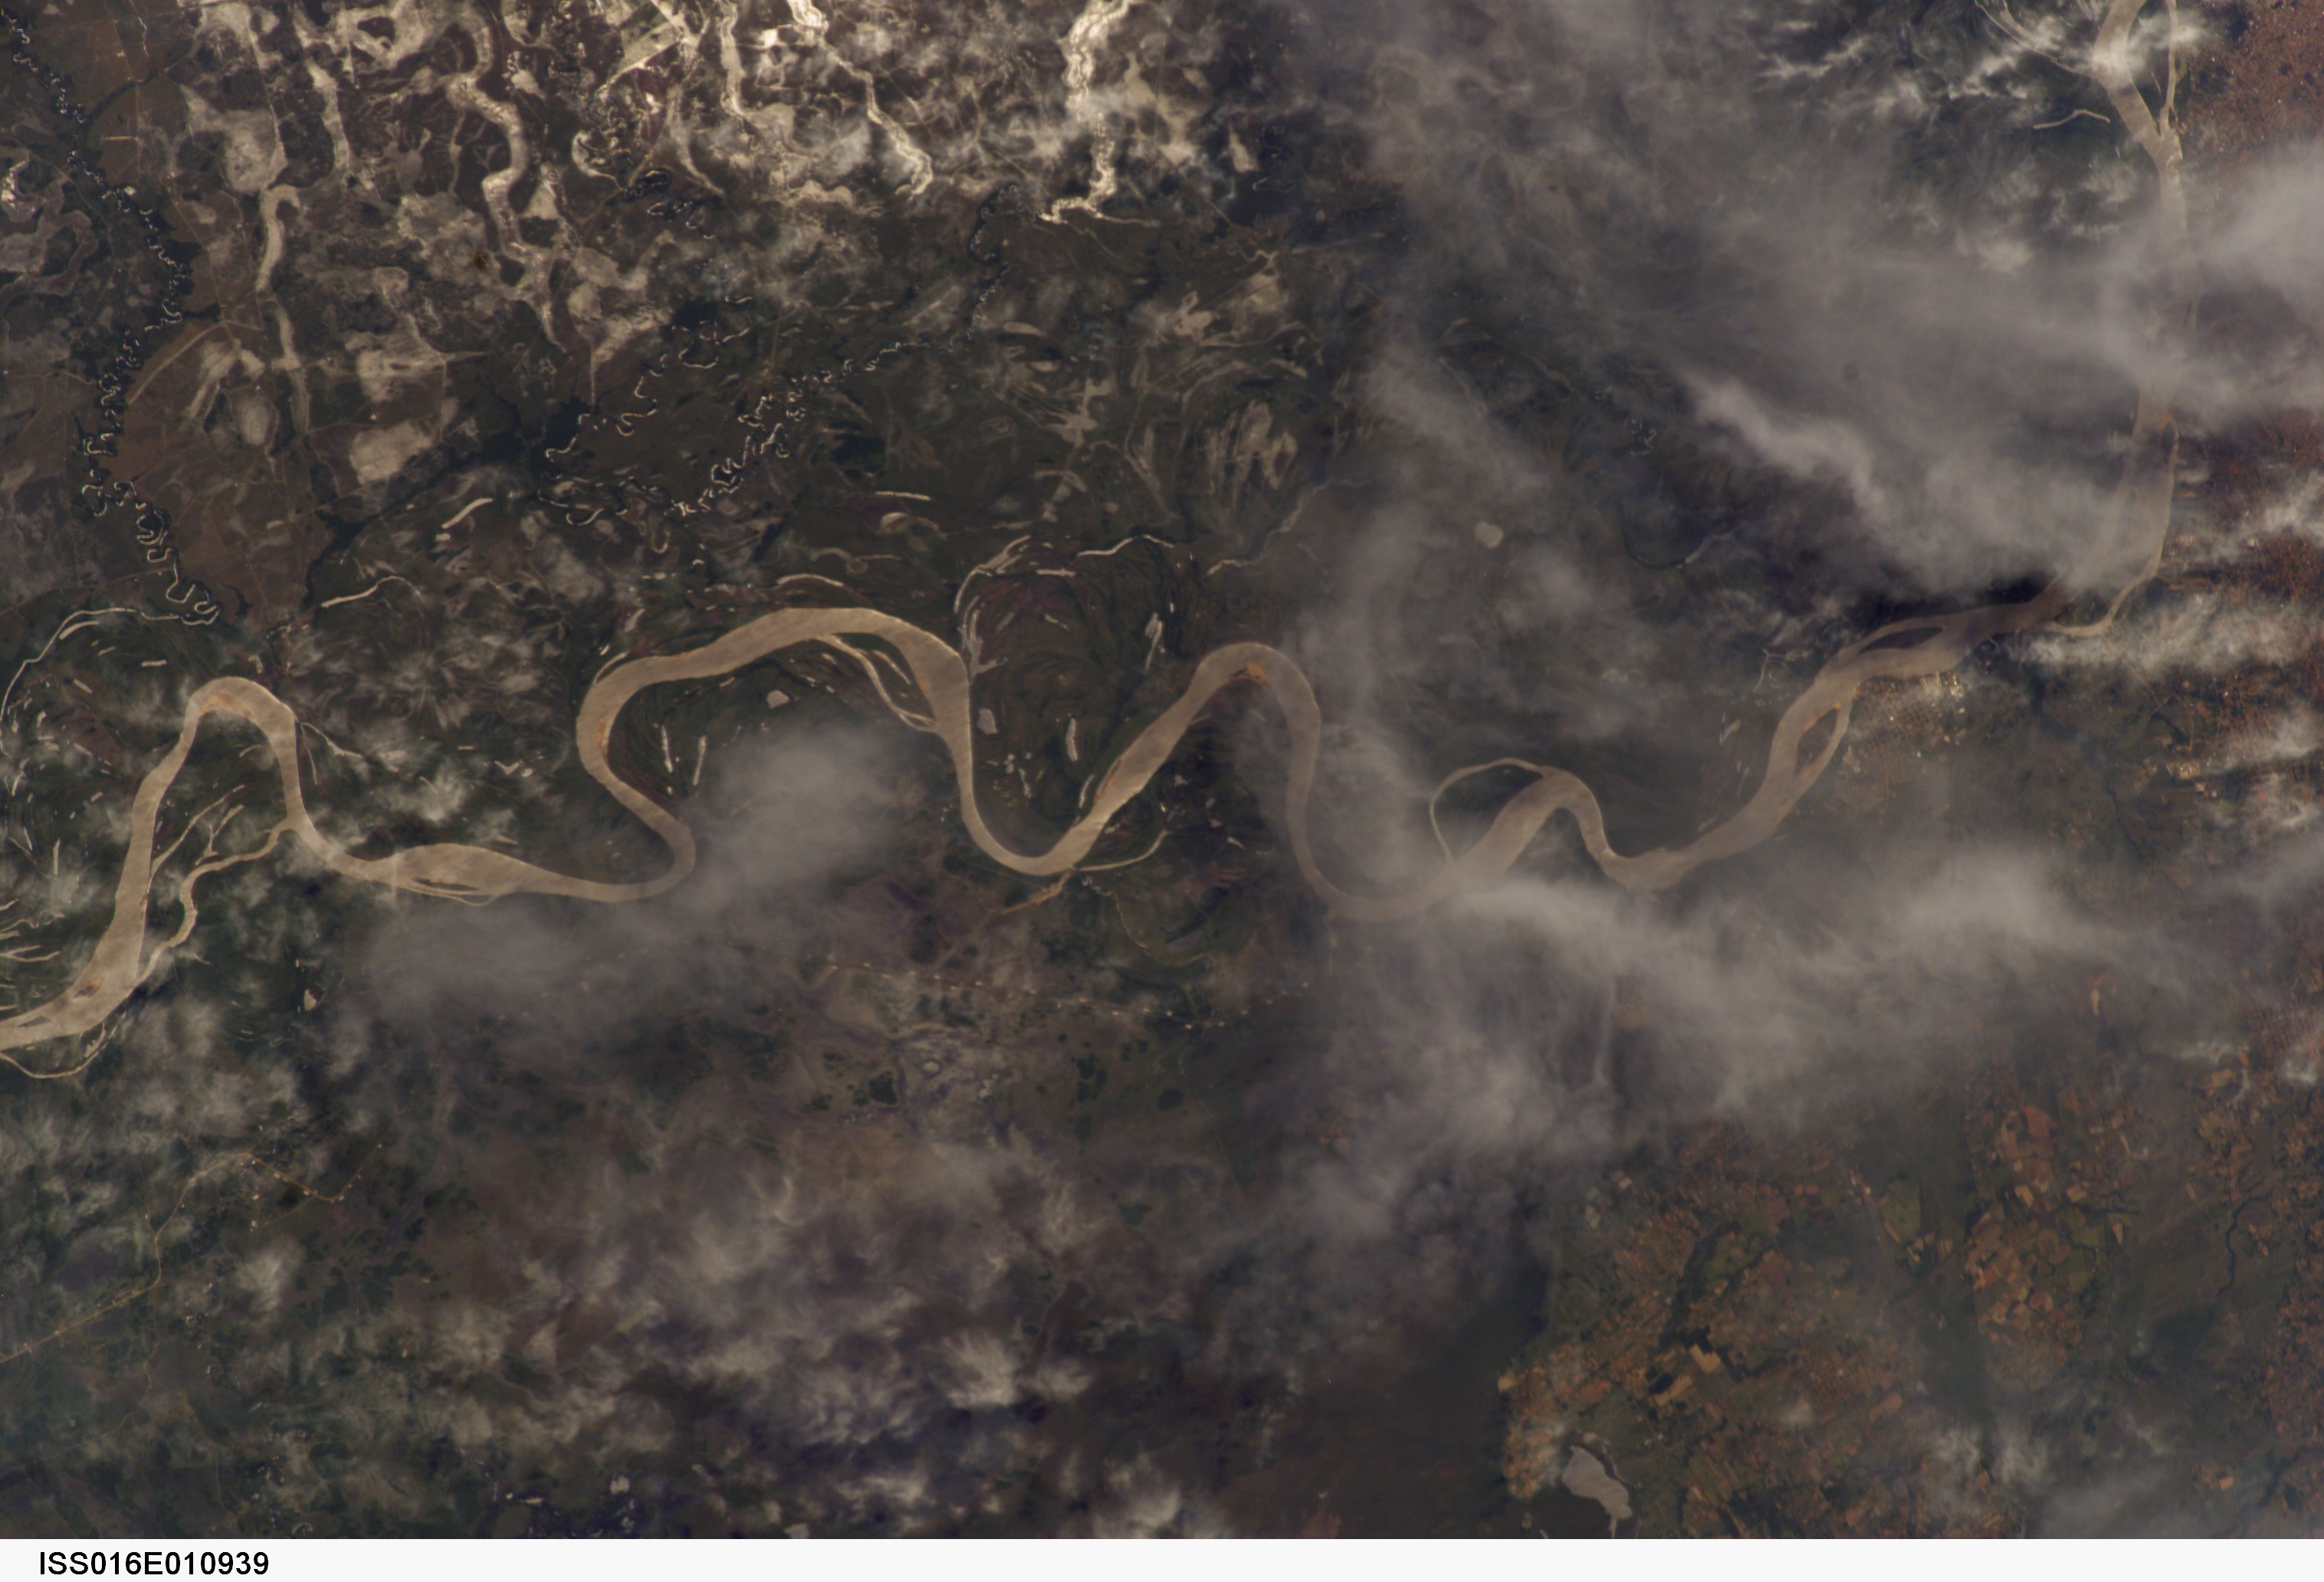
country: PARAGUAY
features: PARAGUAY R.
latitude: -25.5
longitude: -57.5
